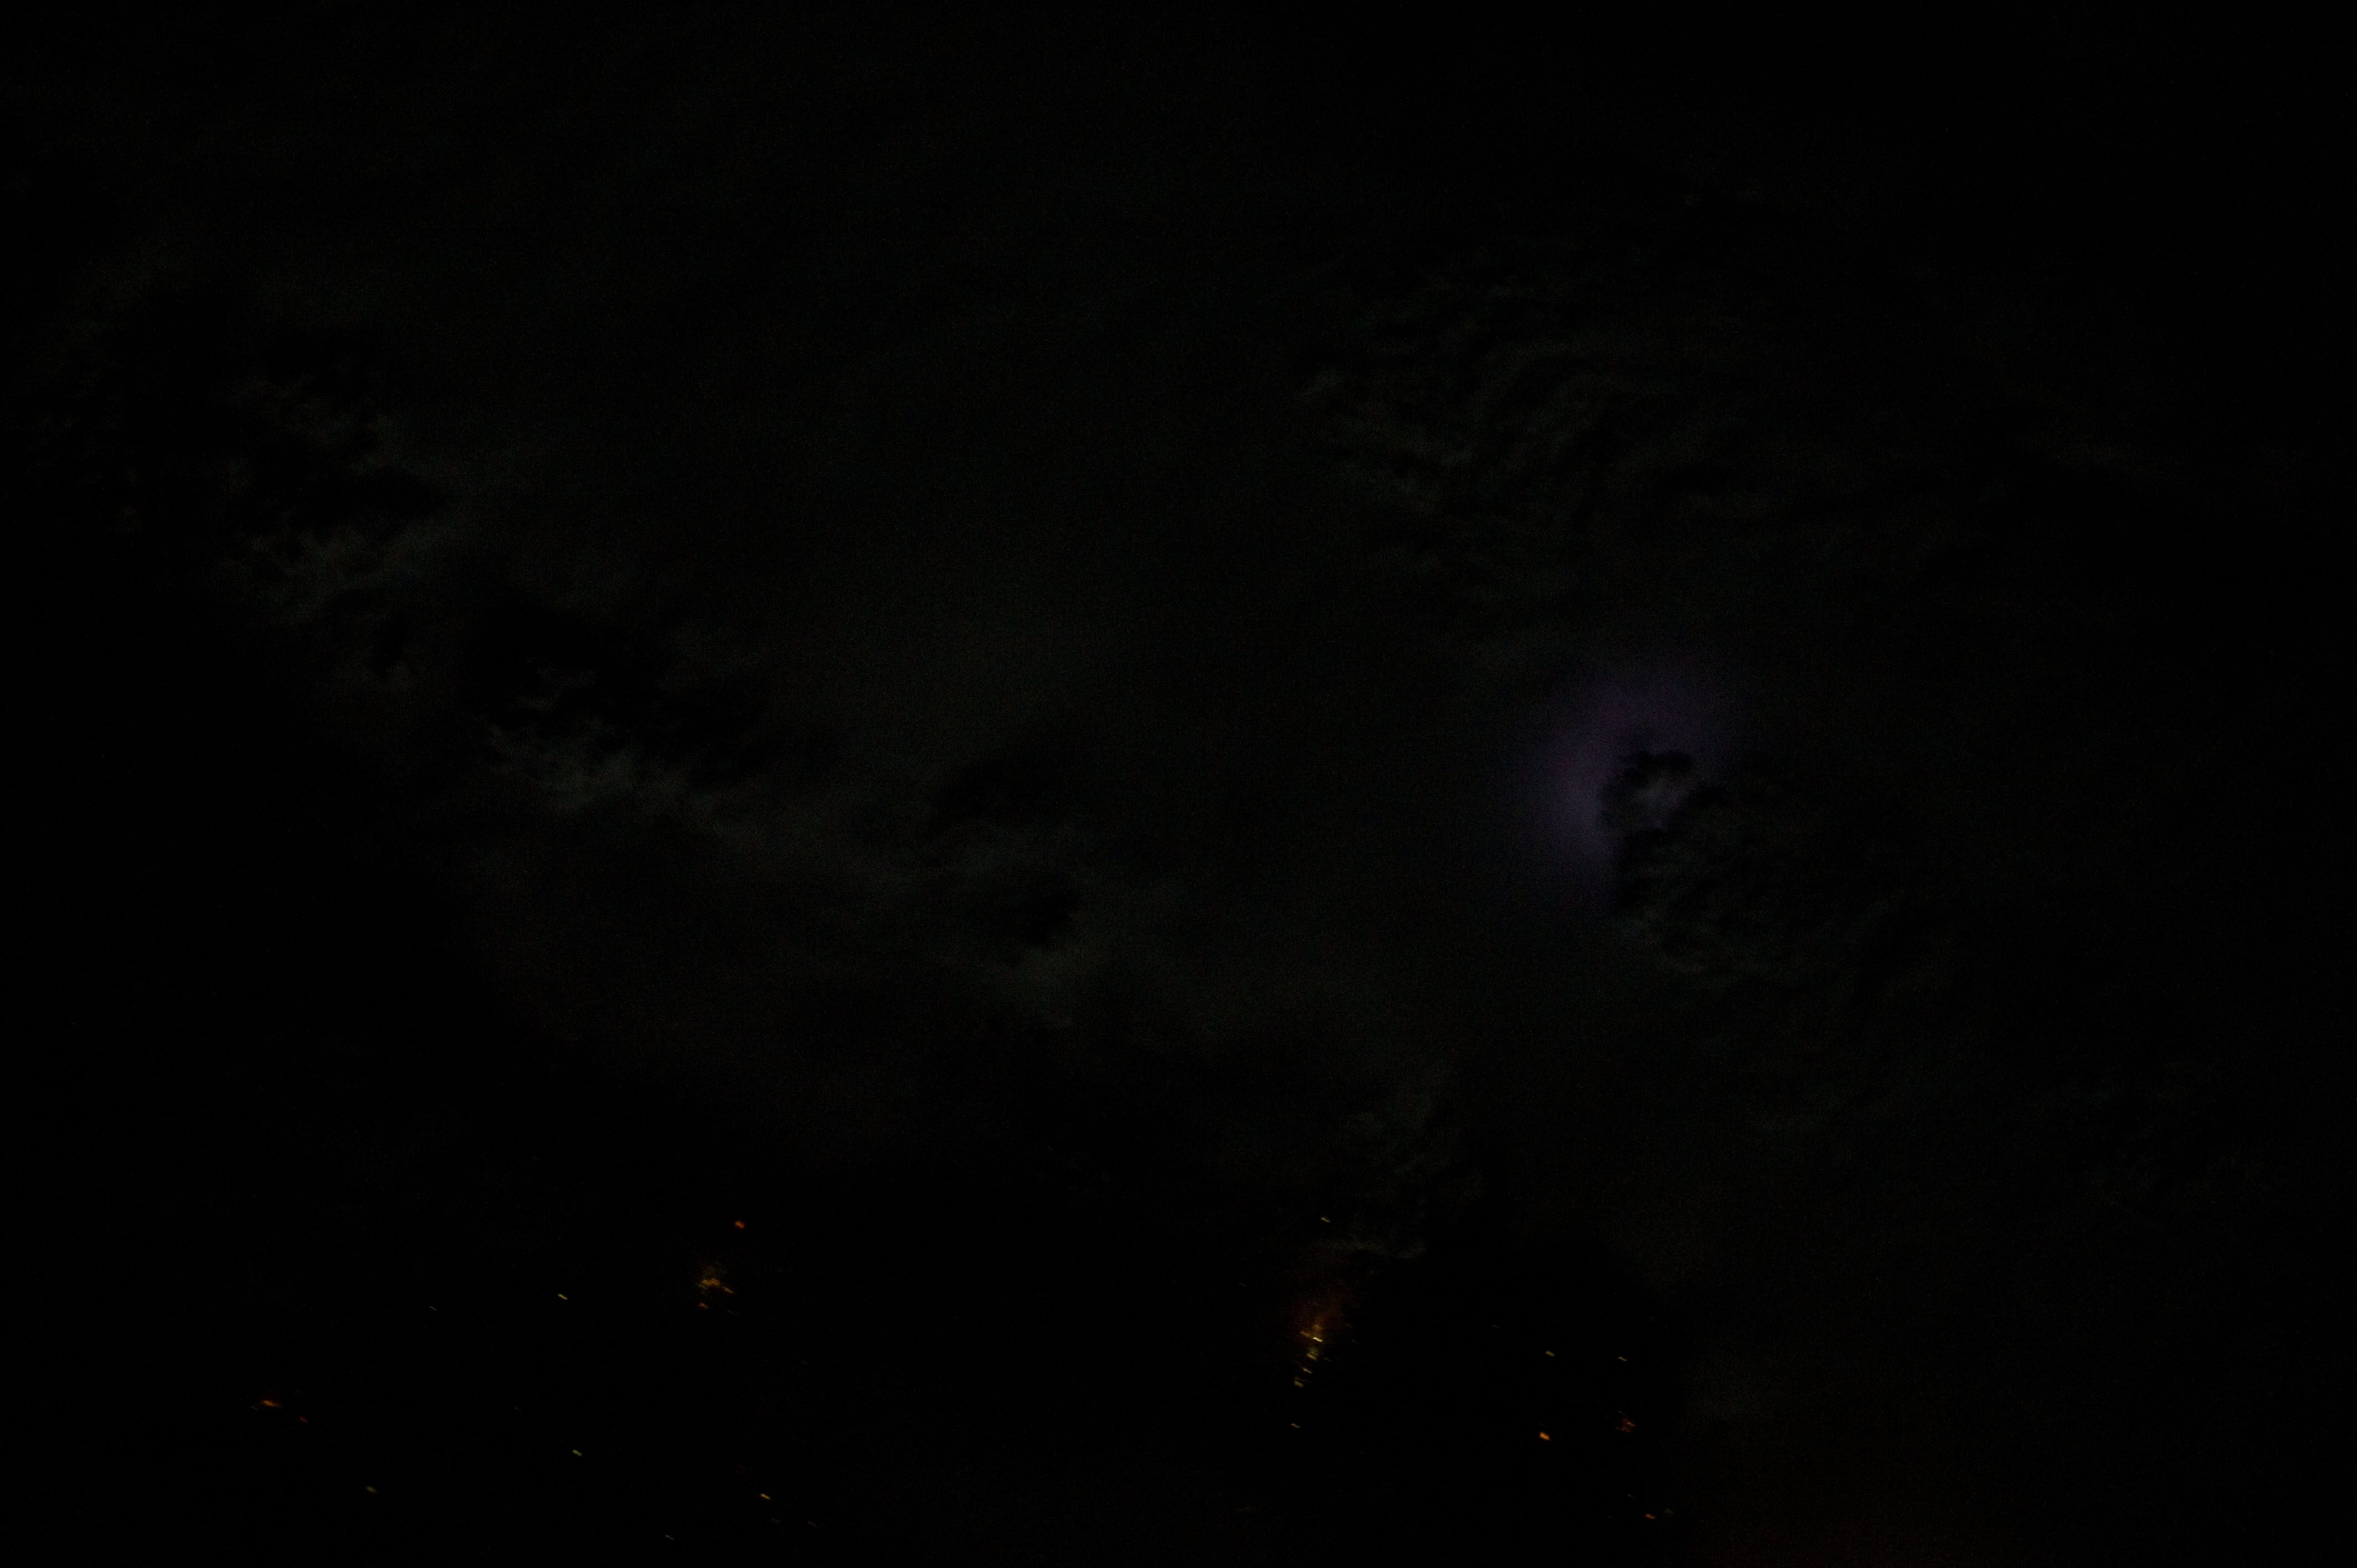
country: USA-OKLAHOMA
